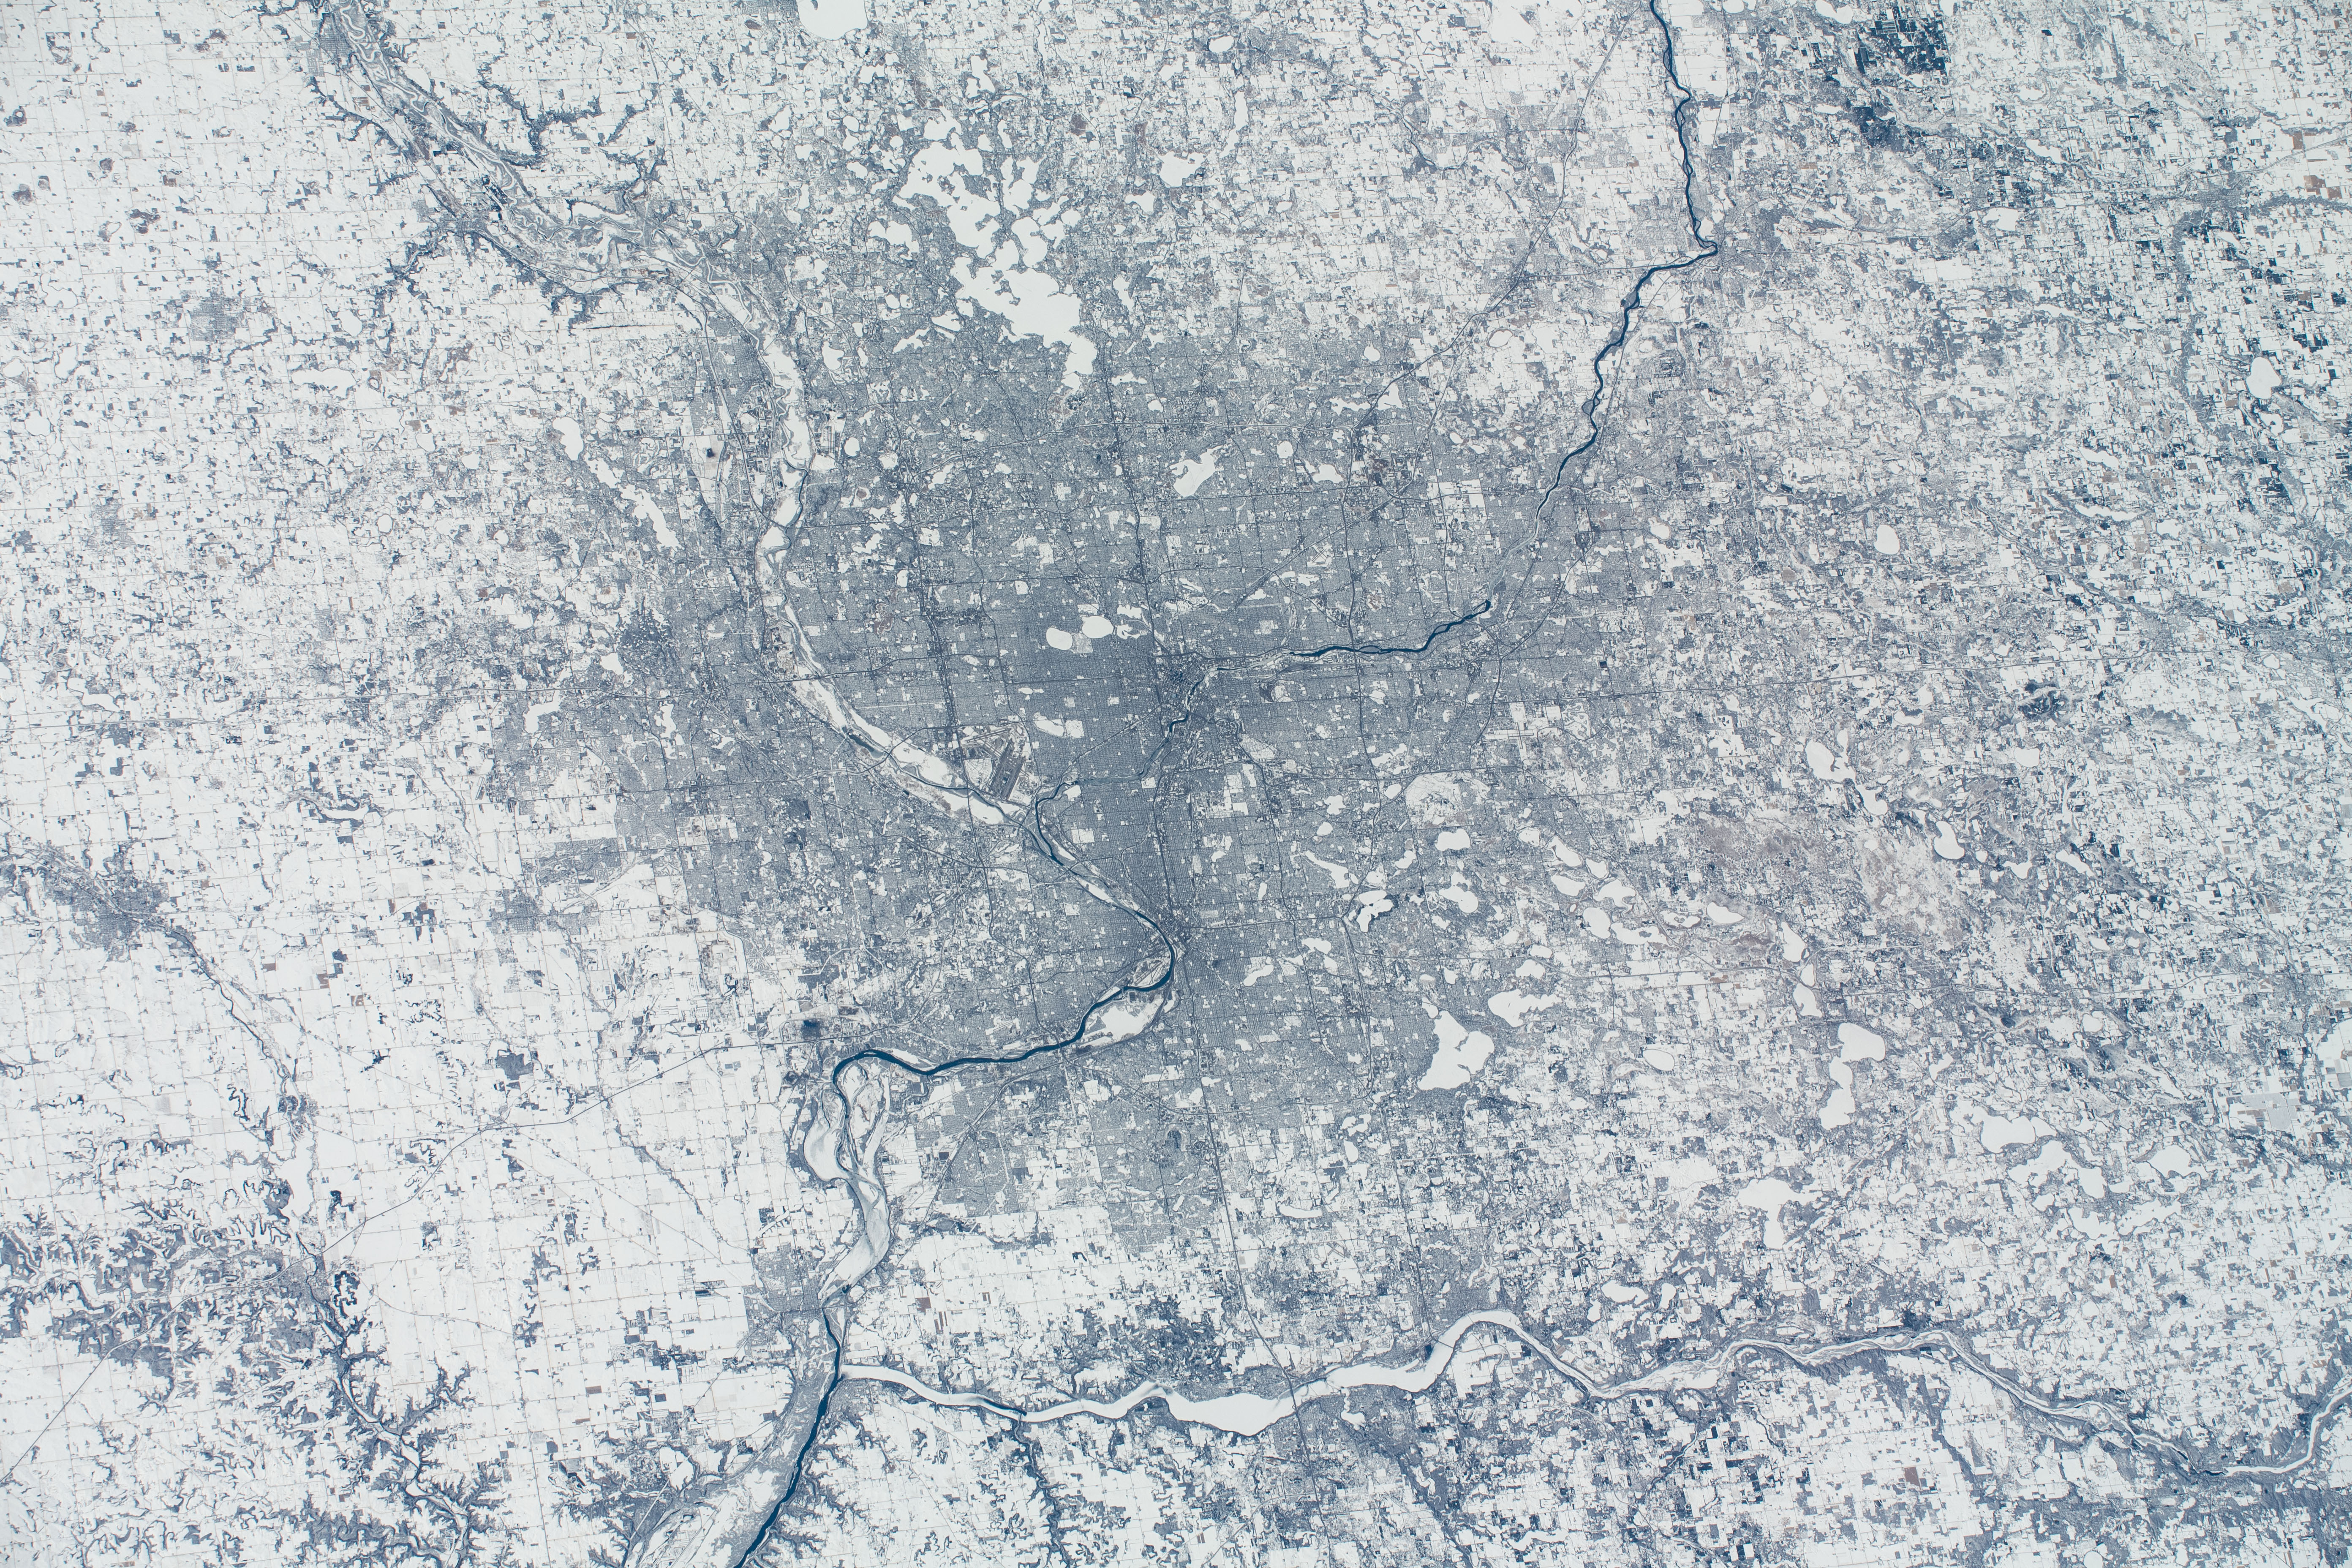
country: USA-MINNESOTA
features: MINNESOTA RIVER, MINNEAPOLIS, MISSISSIPPI RIVER
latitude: 45.0
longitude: -93.2
